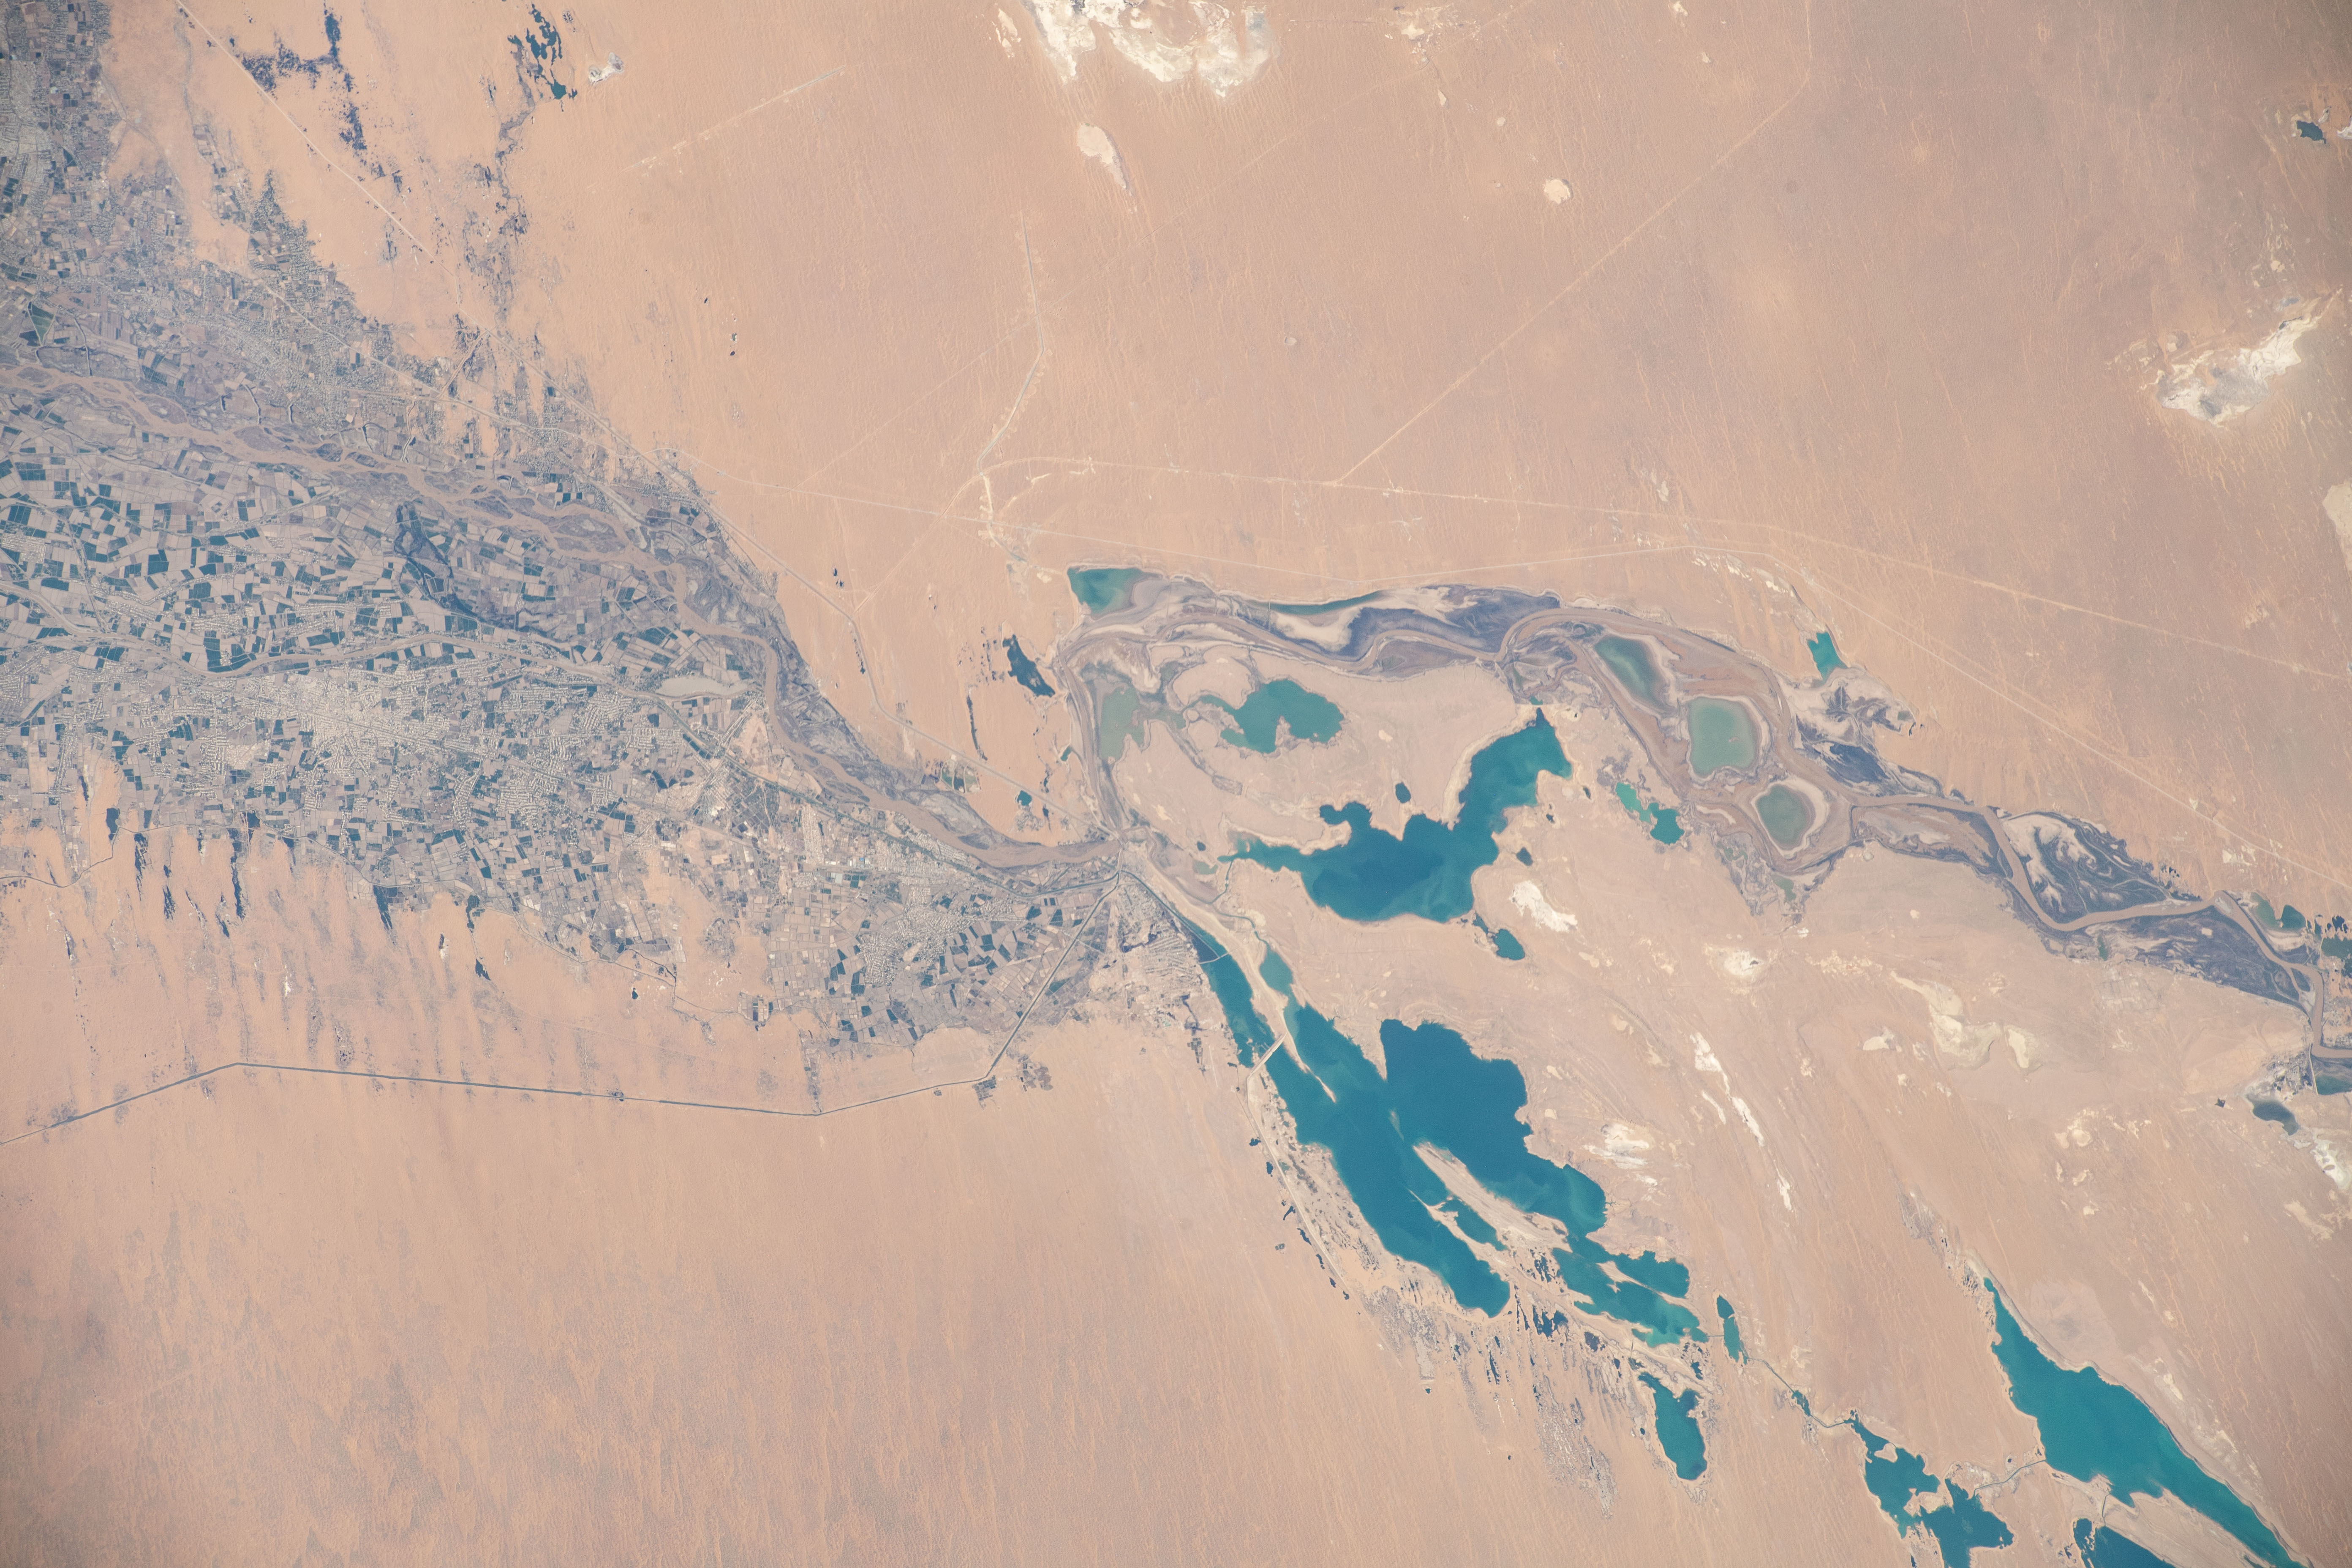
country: TURKMENISTAN
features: AMU DARJA, KARAKUM DESERT, TURKMENISTAN, UZBEKISTAN,BORDERS: TURKMENISTAN, UZBEKISTAN; CITY OF URGENCH, UZBEKISTAN; AMU RIVER,AMU DARYA RIVER, AKALTYN, MISKIN, AKKAMYSH, HAZORASP, YANGIBAZAR, SHARLAUK, PITNAK, GAZADZHAK, BEZERGEN, KULATAU, MESHEKLI, LEBAP, UCH-UCHAK
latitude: 41.2
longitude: 61.4
